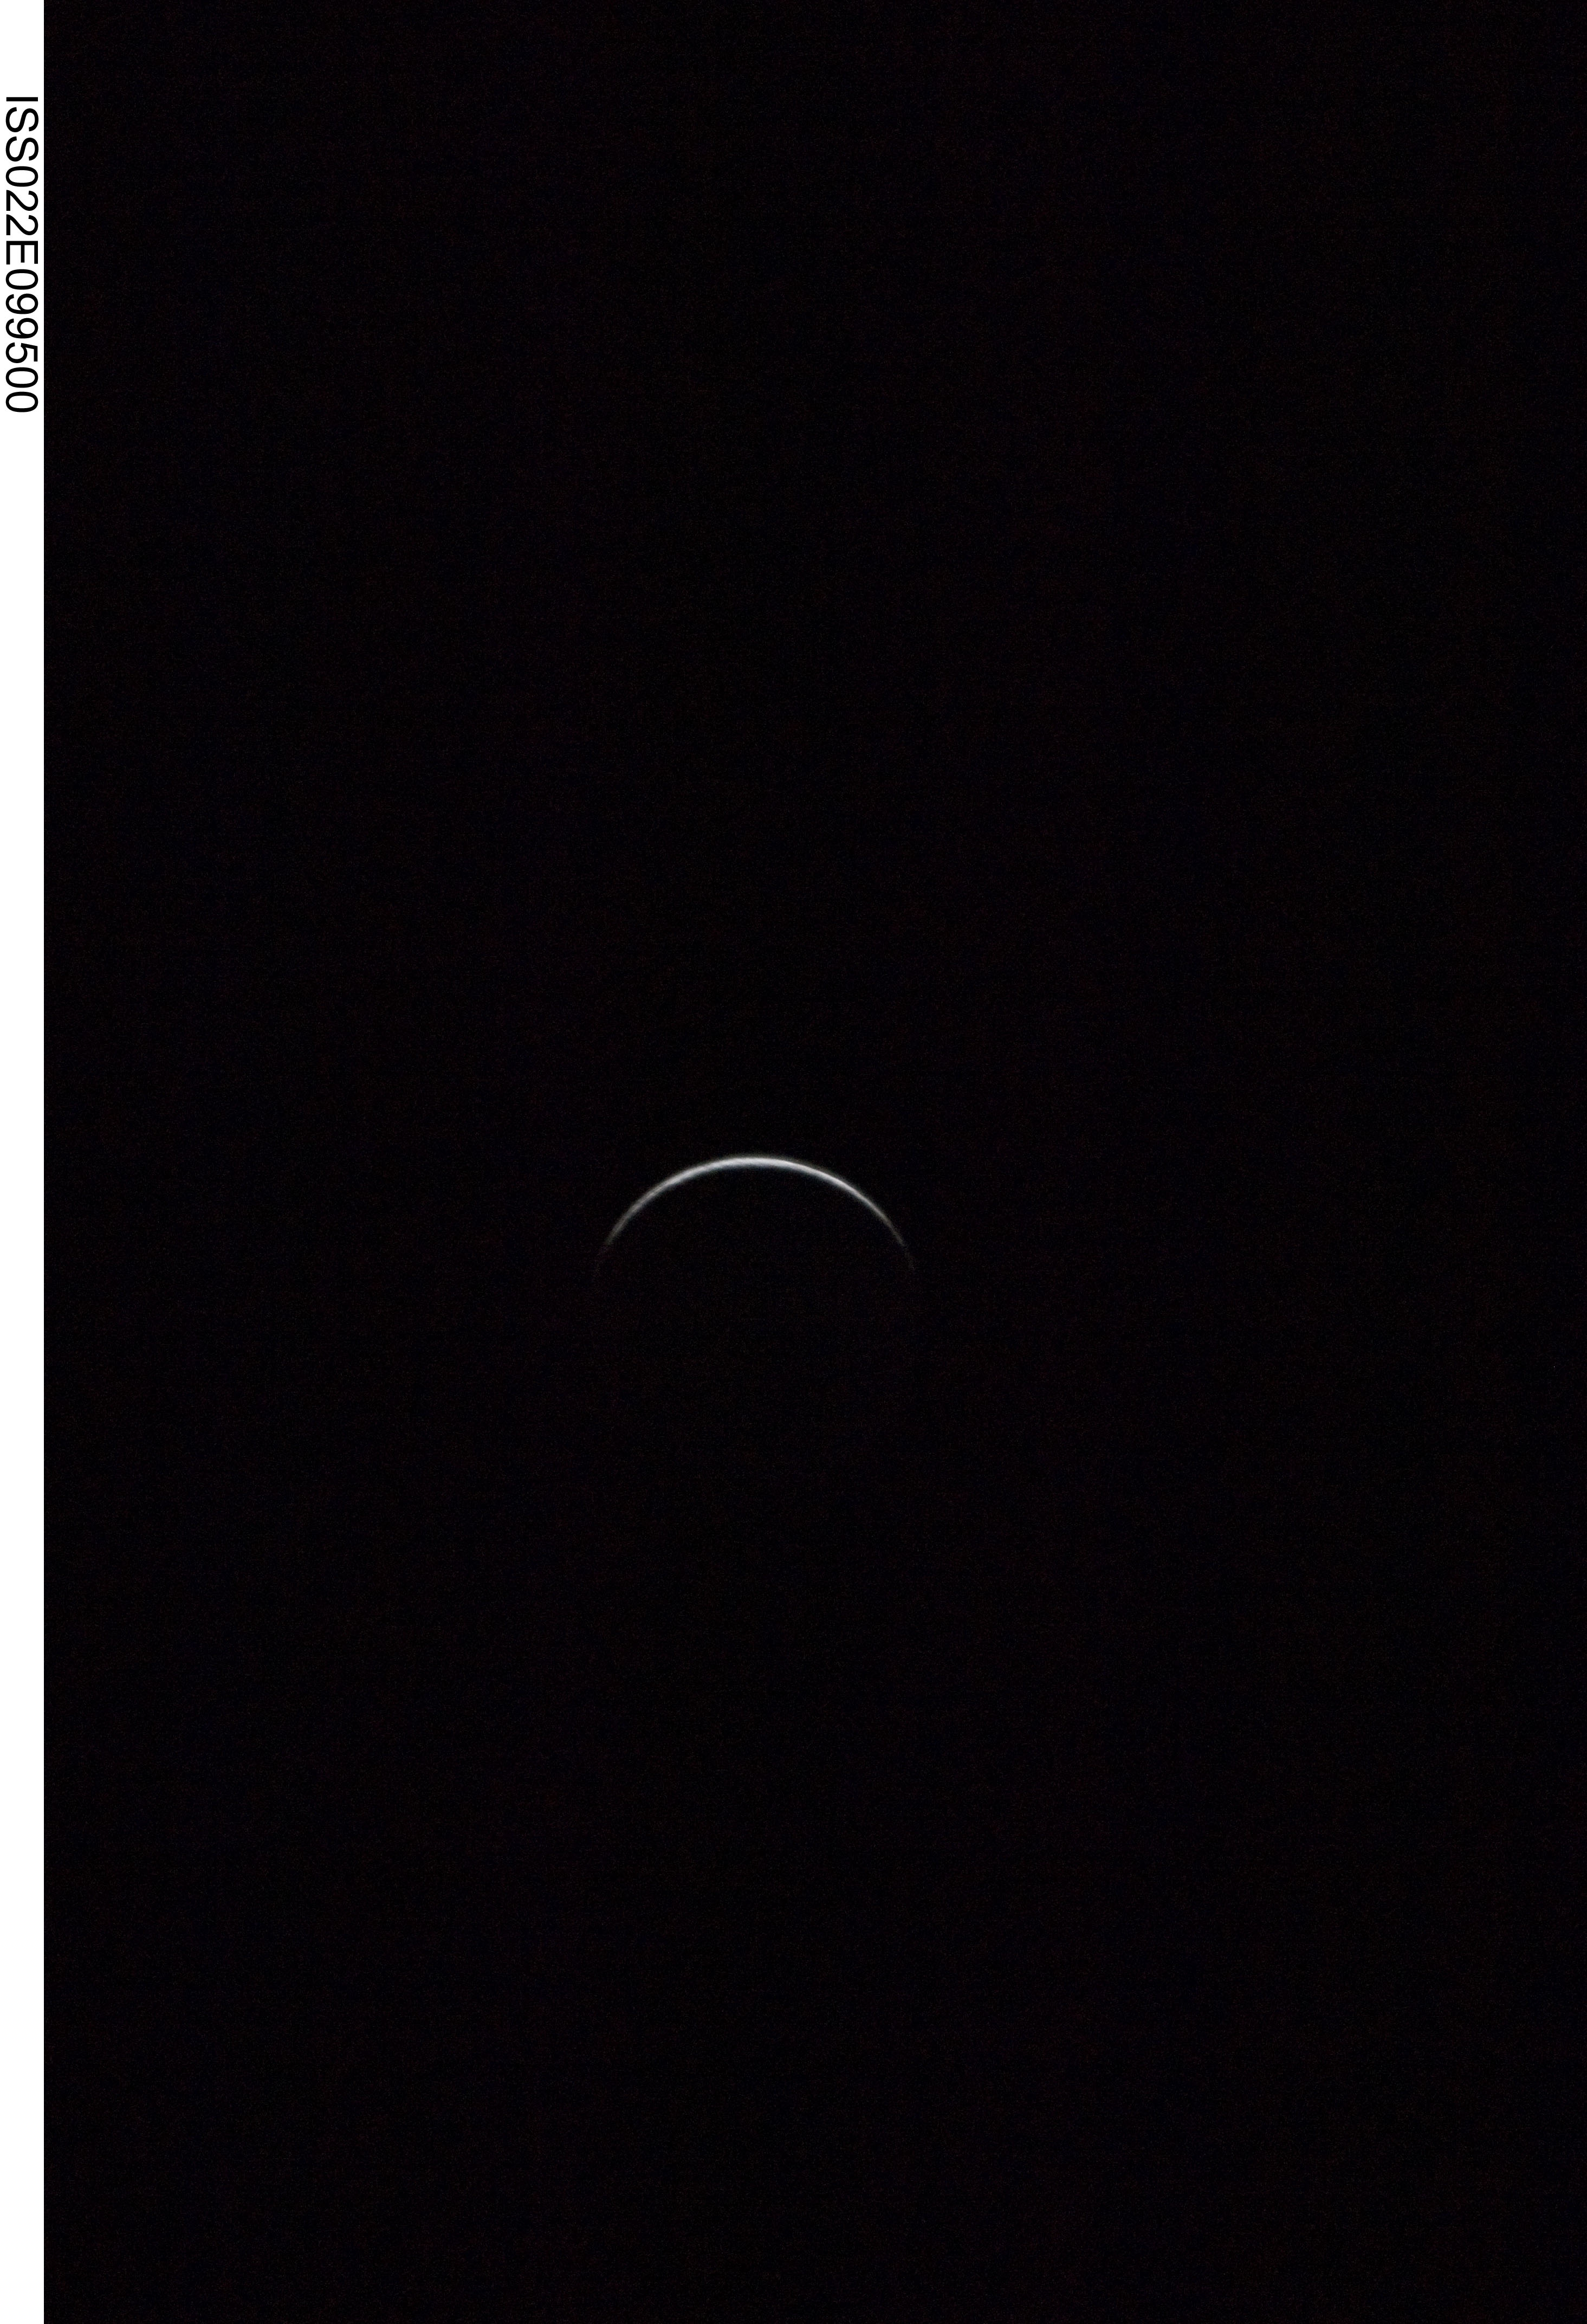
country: PACIFIC OCEAN
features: PAN-CRESCENT MOON WAXING
